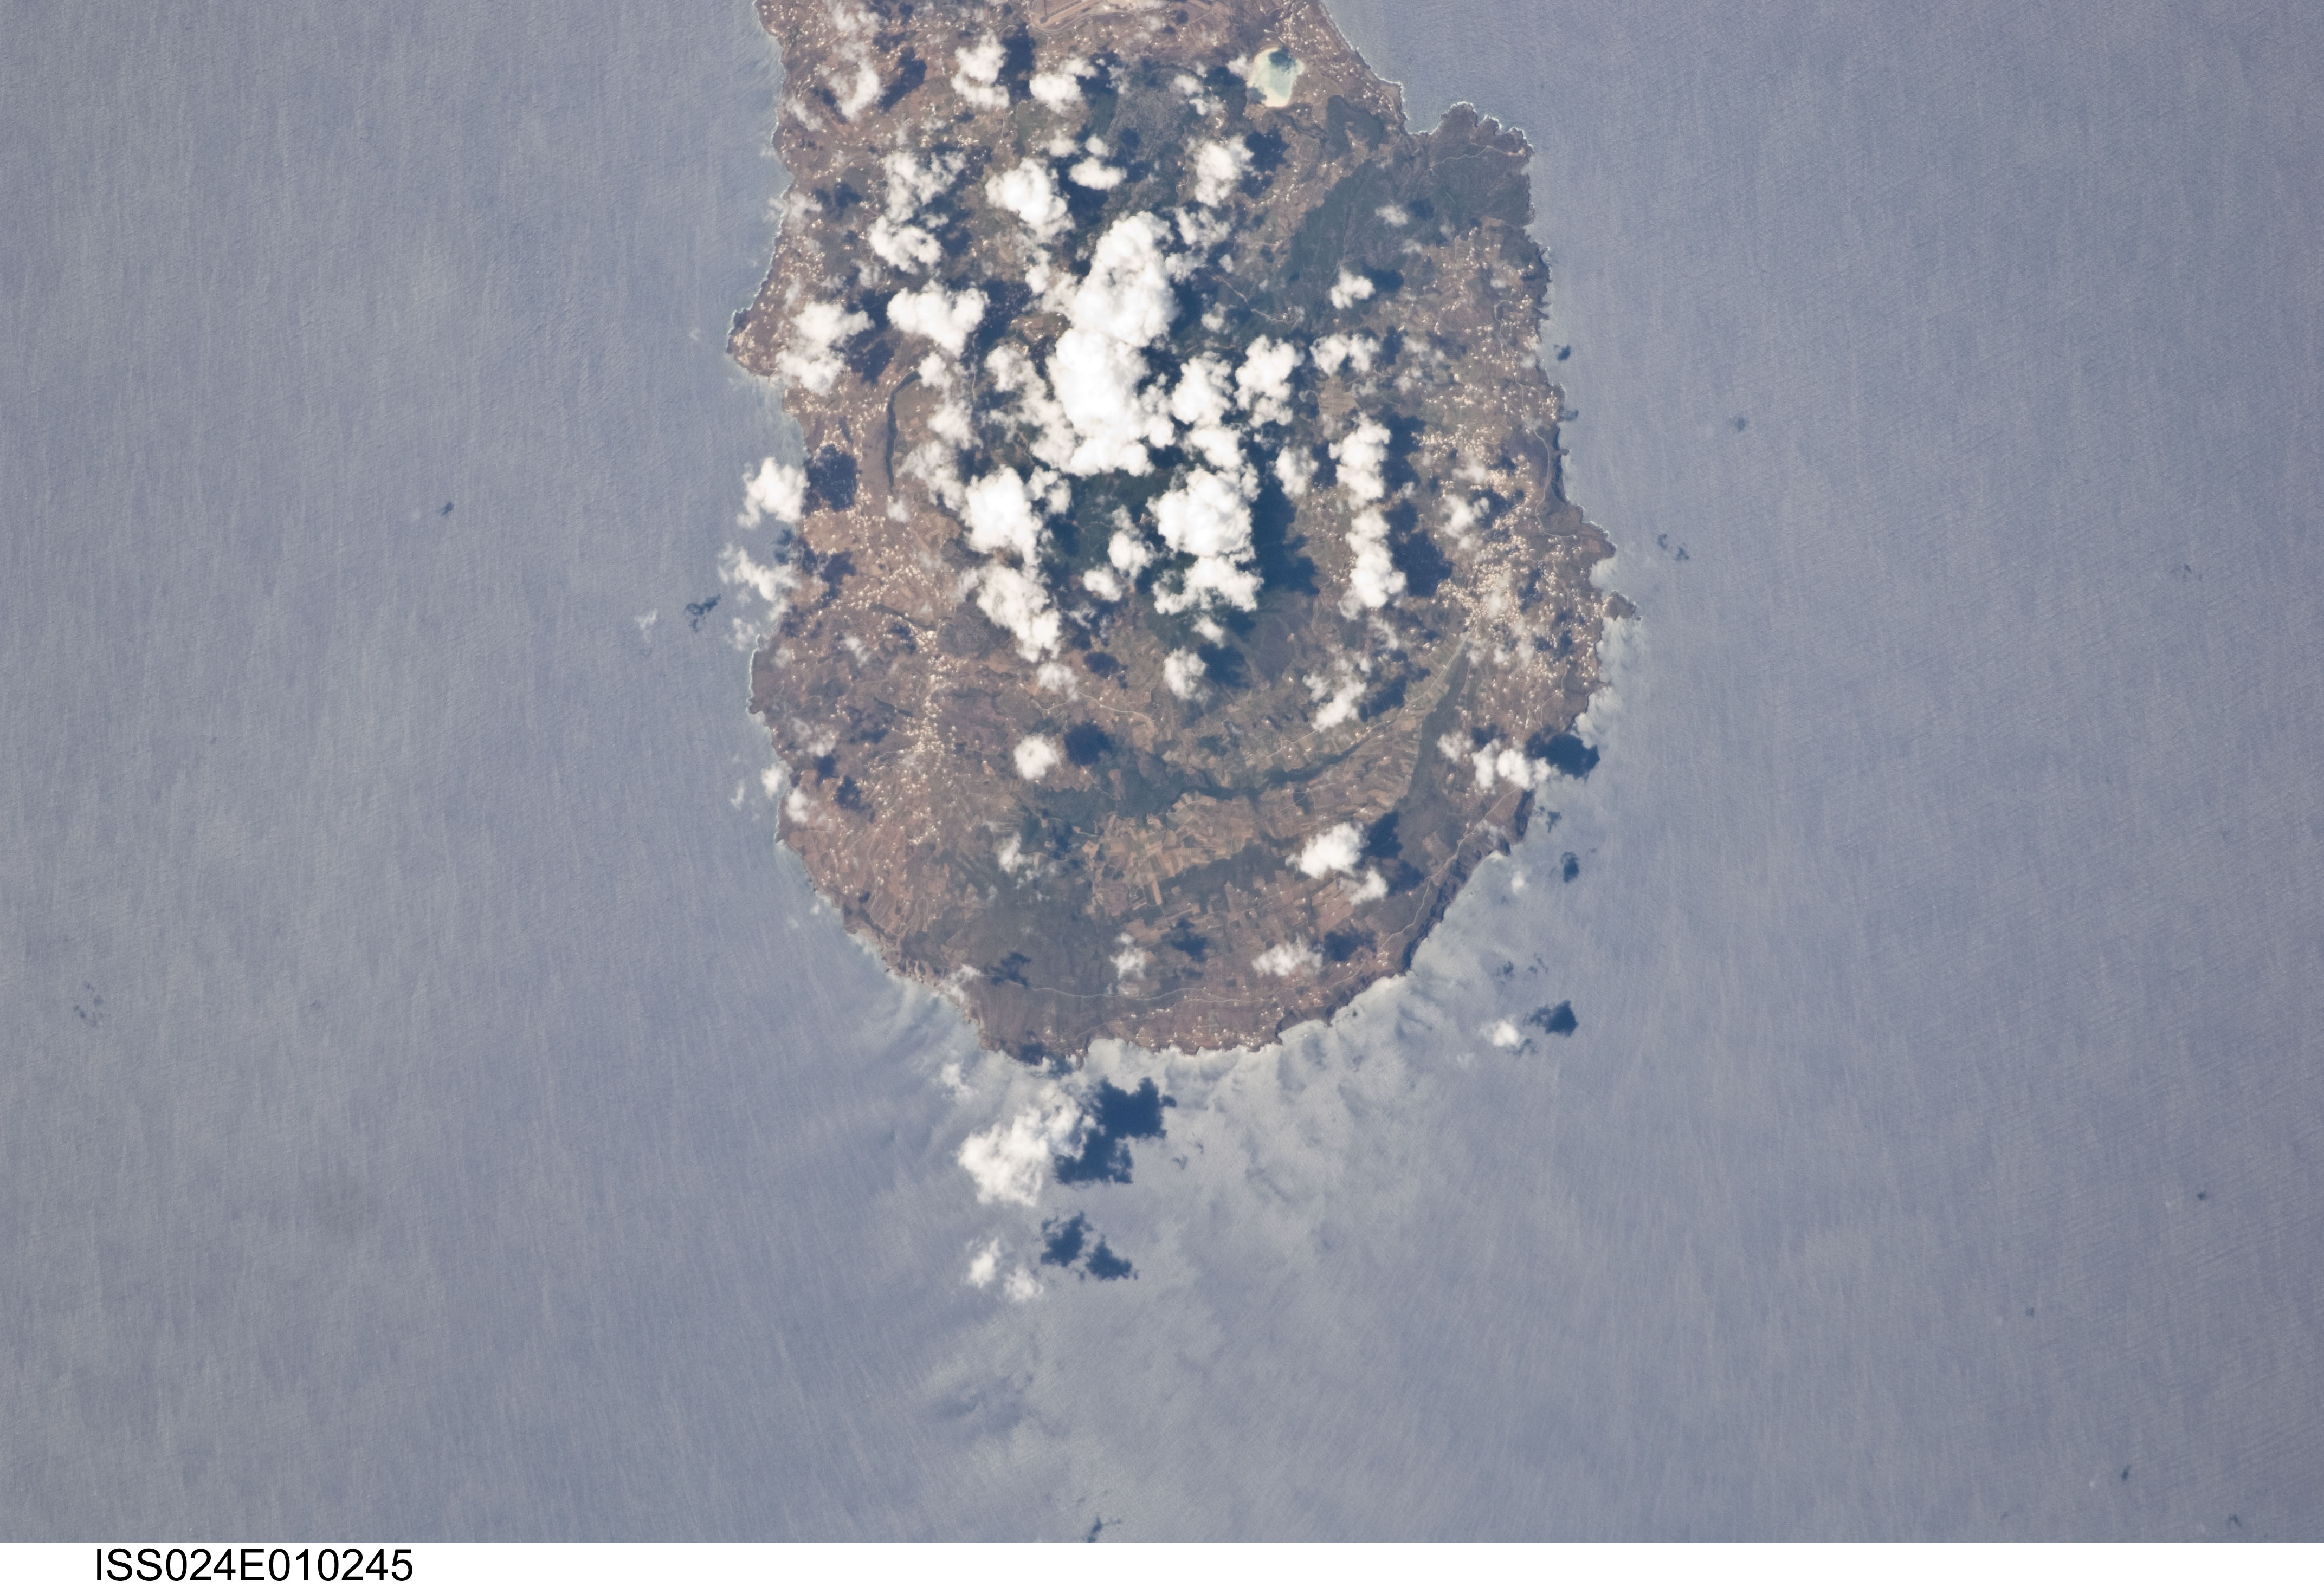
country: SICILY
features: E. PANTELLERIA I., COAST
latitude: 36.8
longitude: 12.0
